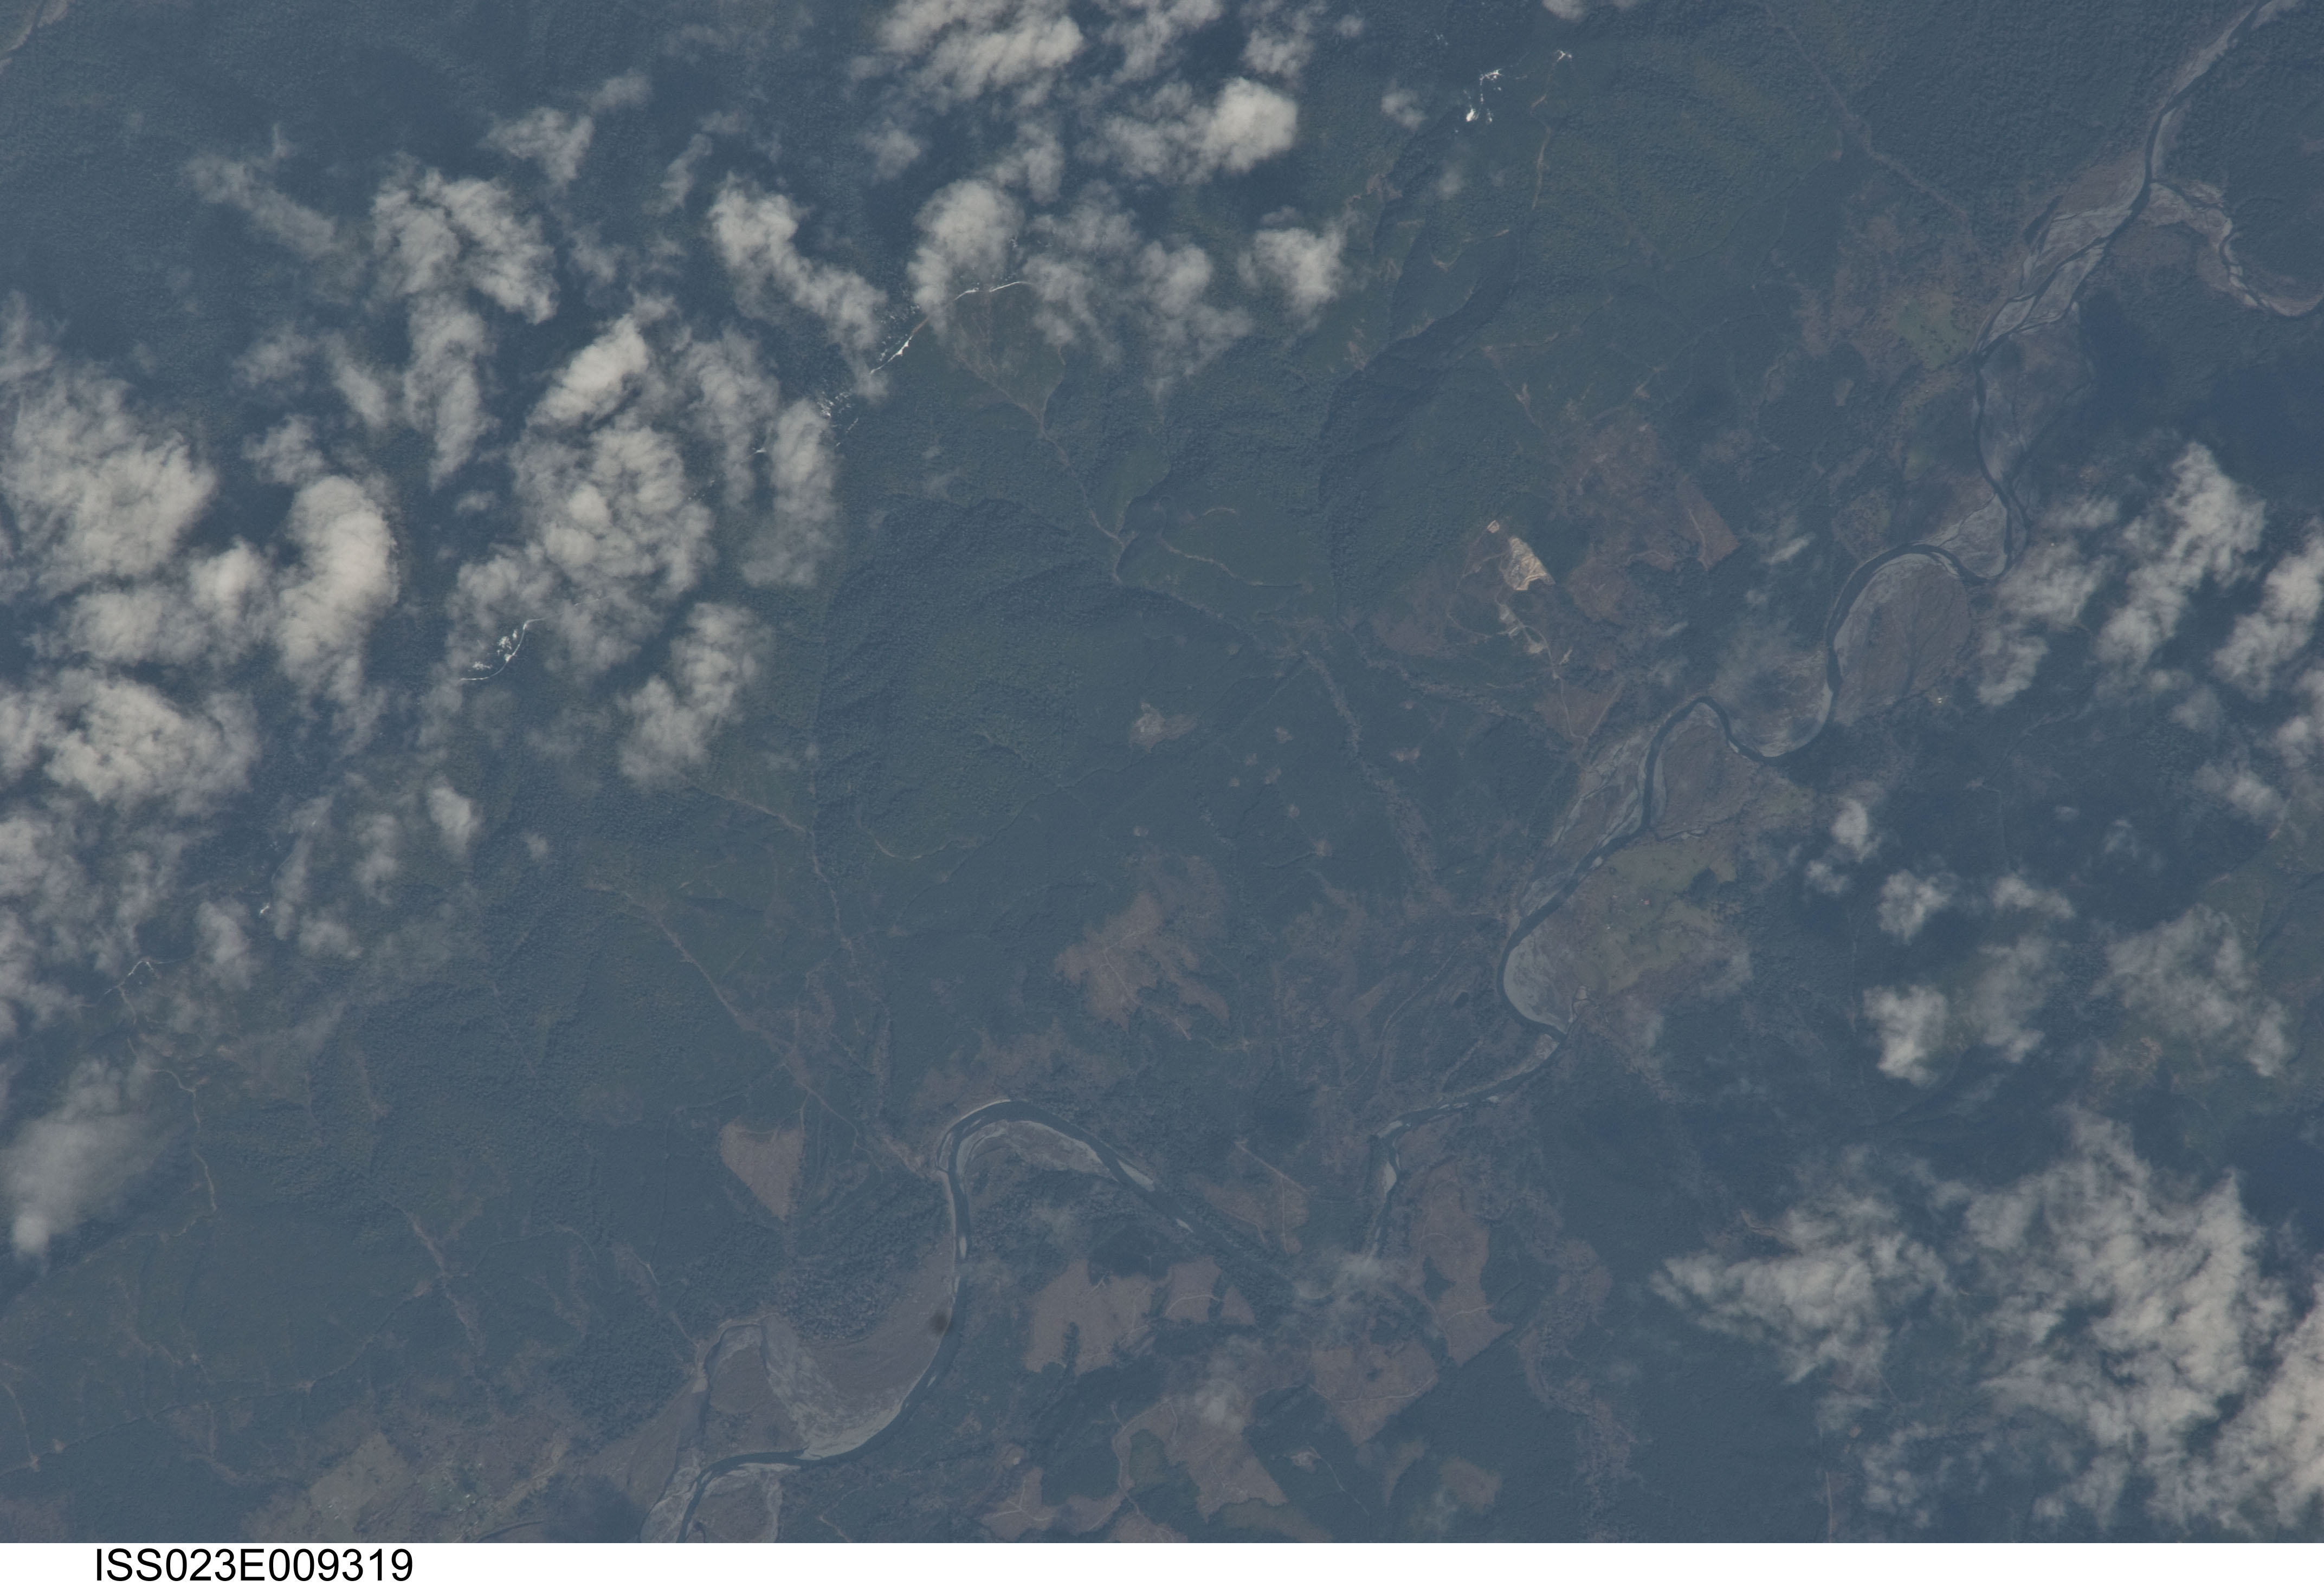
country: USA-WASHINGTON
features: HOH R., OLYMPIC NATL FOREST, MTS.
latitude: 47.8
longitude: -124.1
